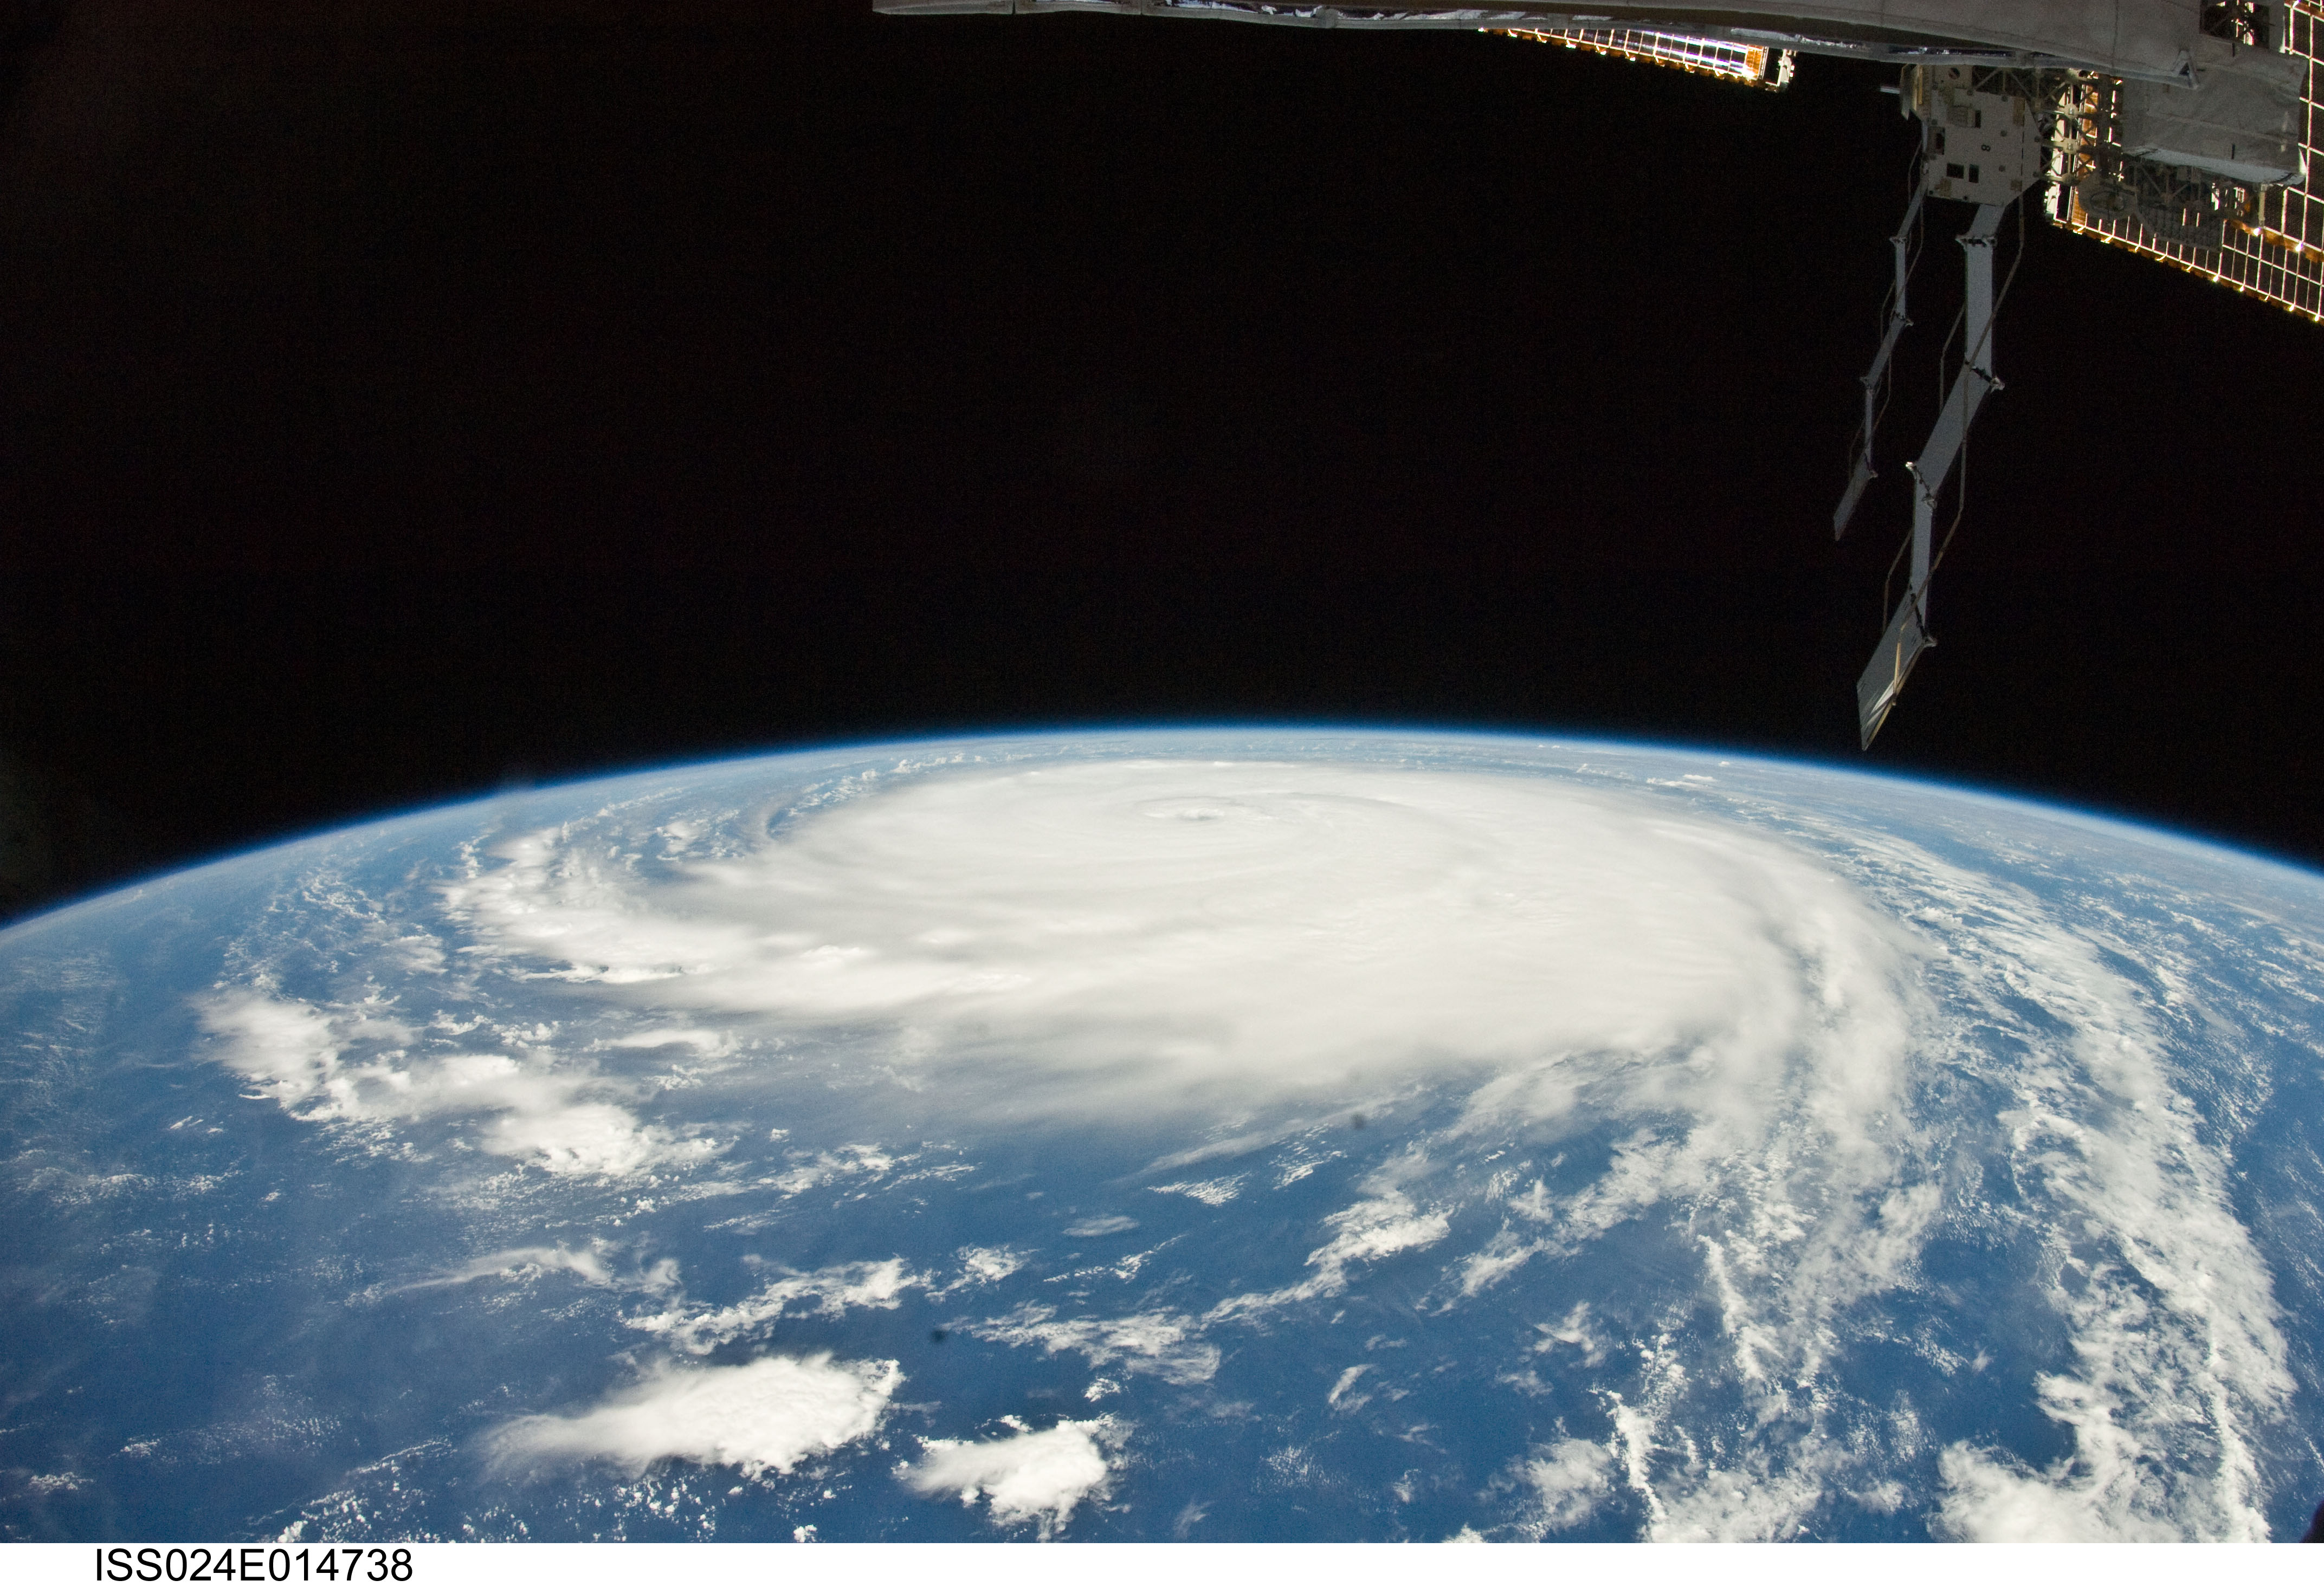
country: ATLANTIC OCEAN
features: PAN-HURRICANE IGOR, SPRIAL BANDS, EYE, SEA SURFACE, ISS
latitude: 20.0
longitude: -55.0
